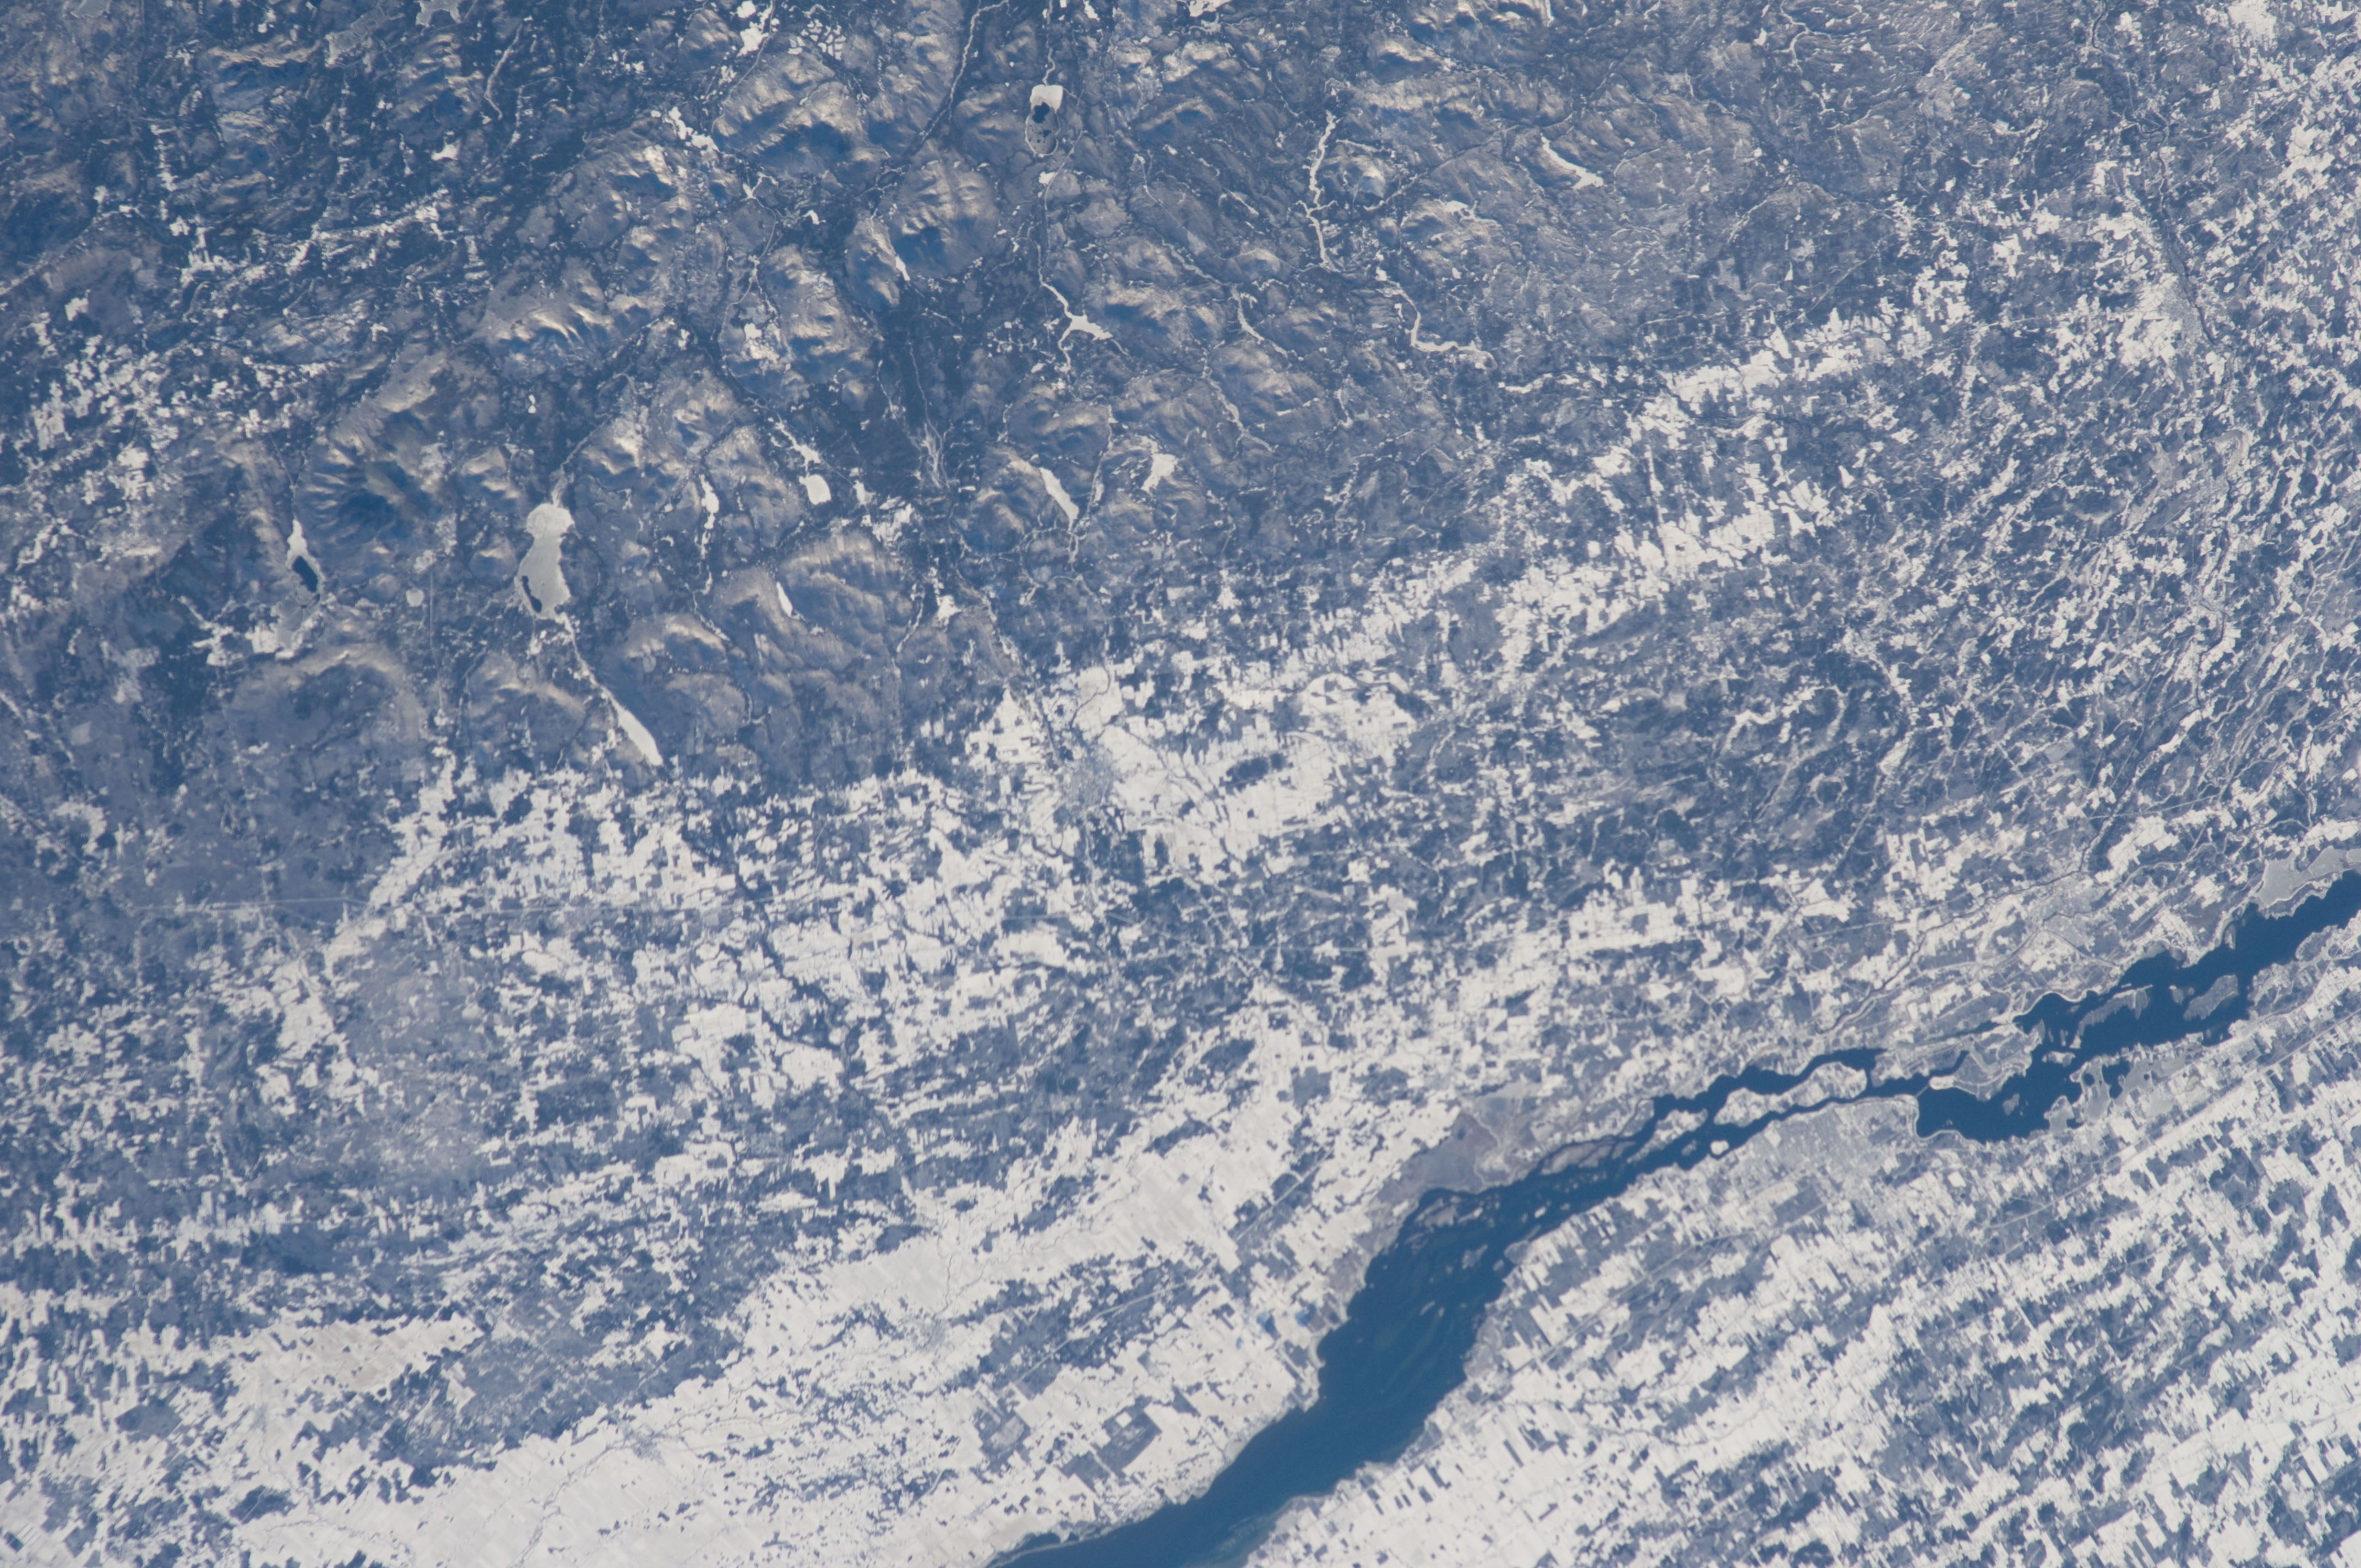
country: USA-NEW YORK
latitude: 44.9
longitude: -74.3
